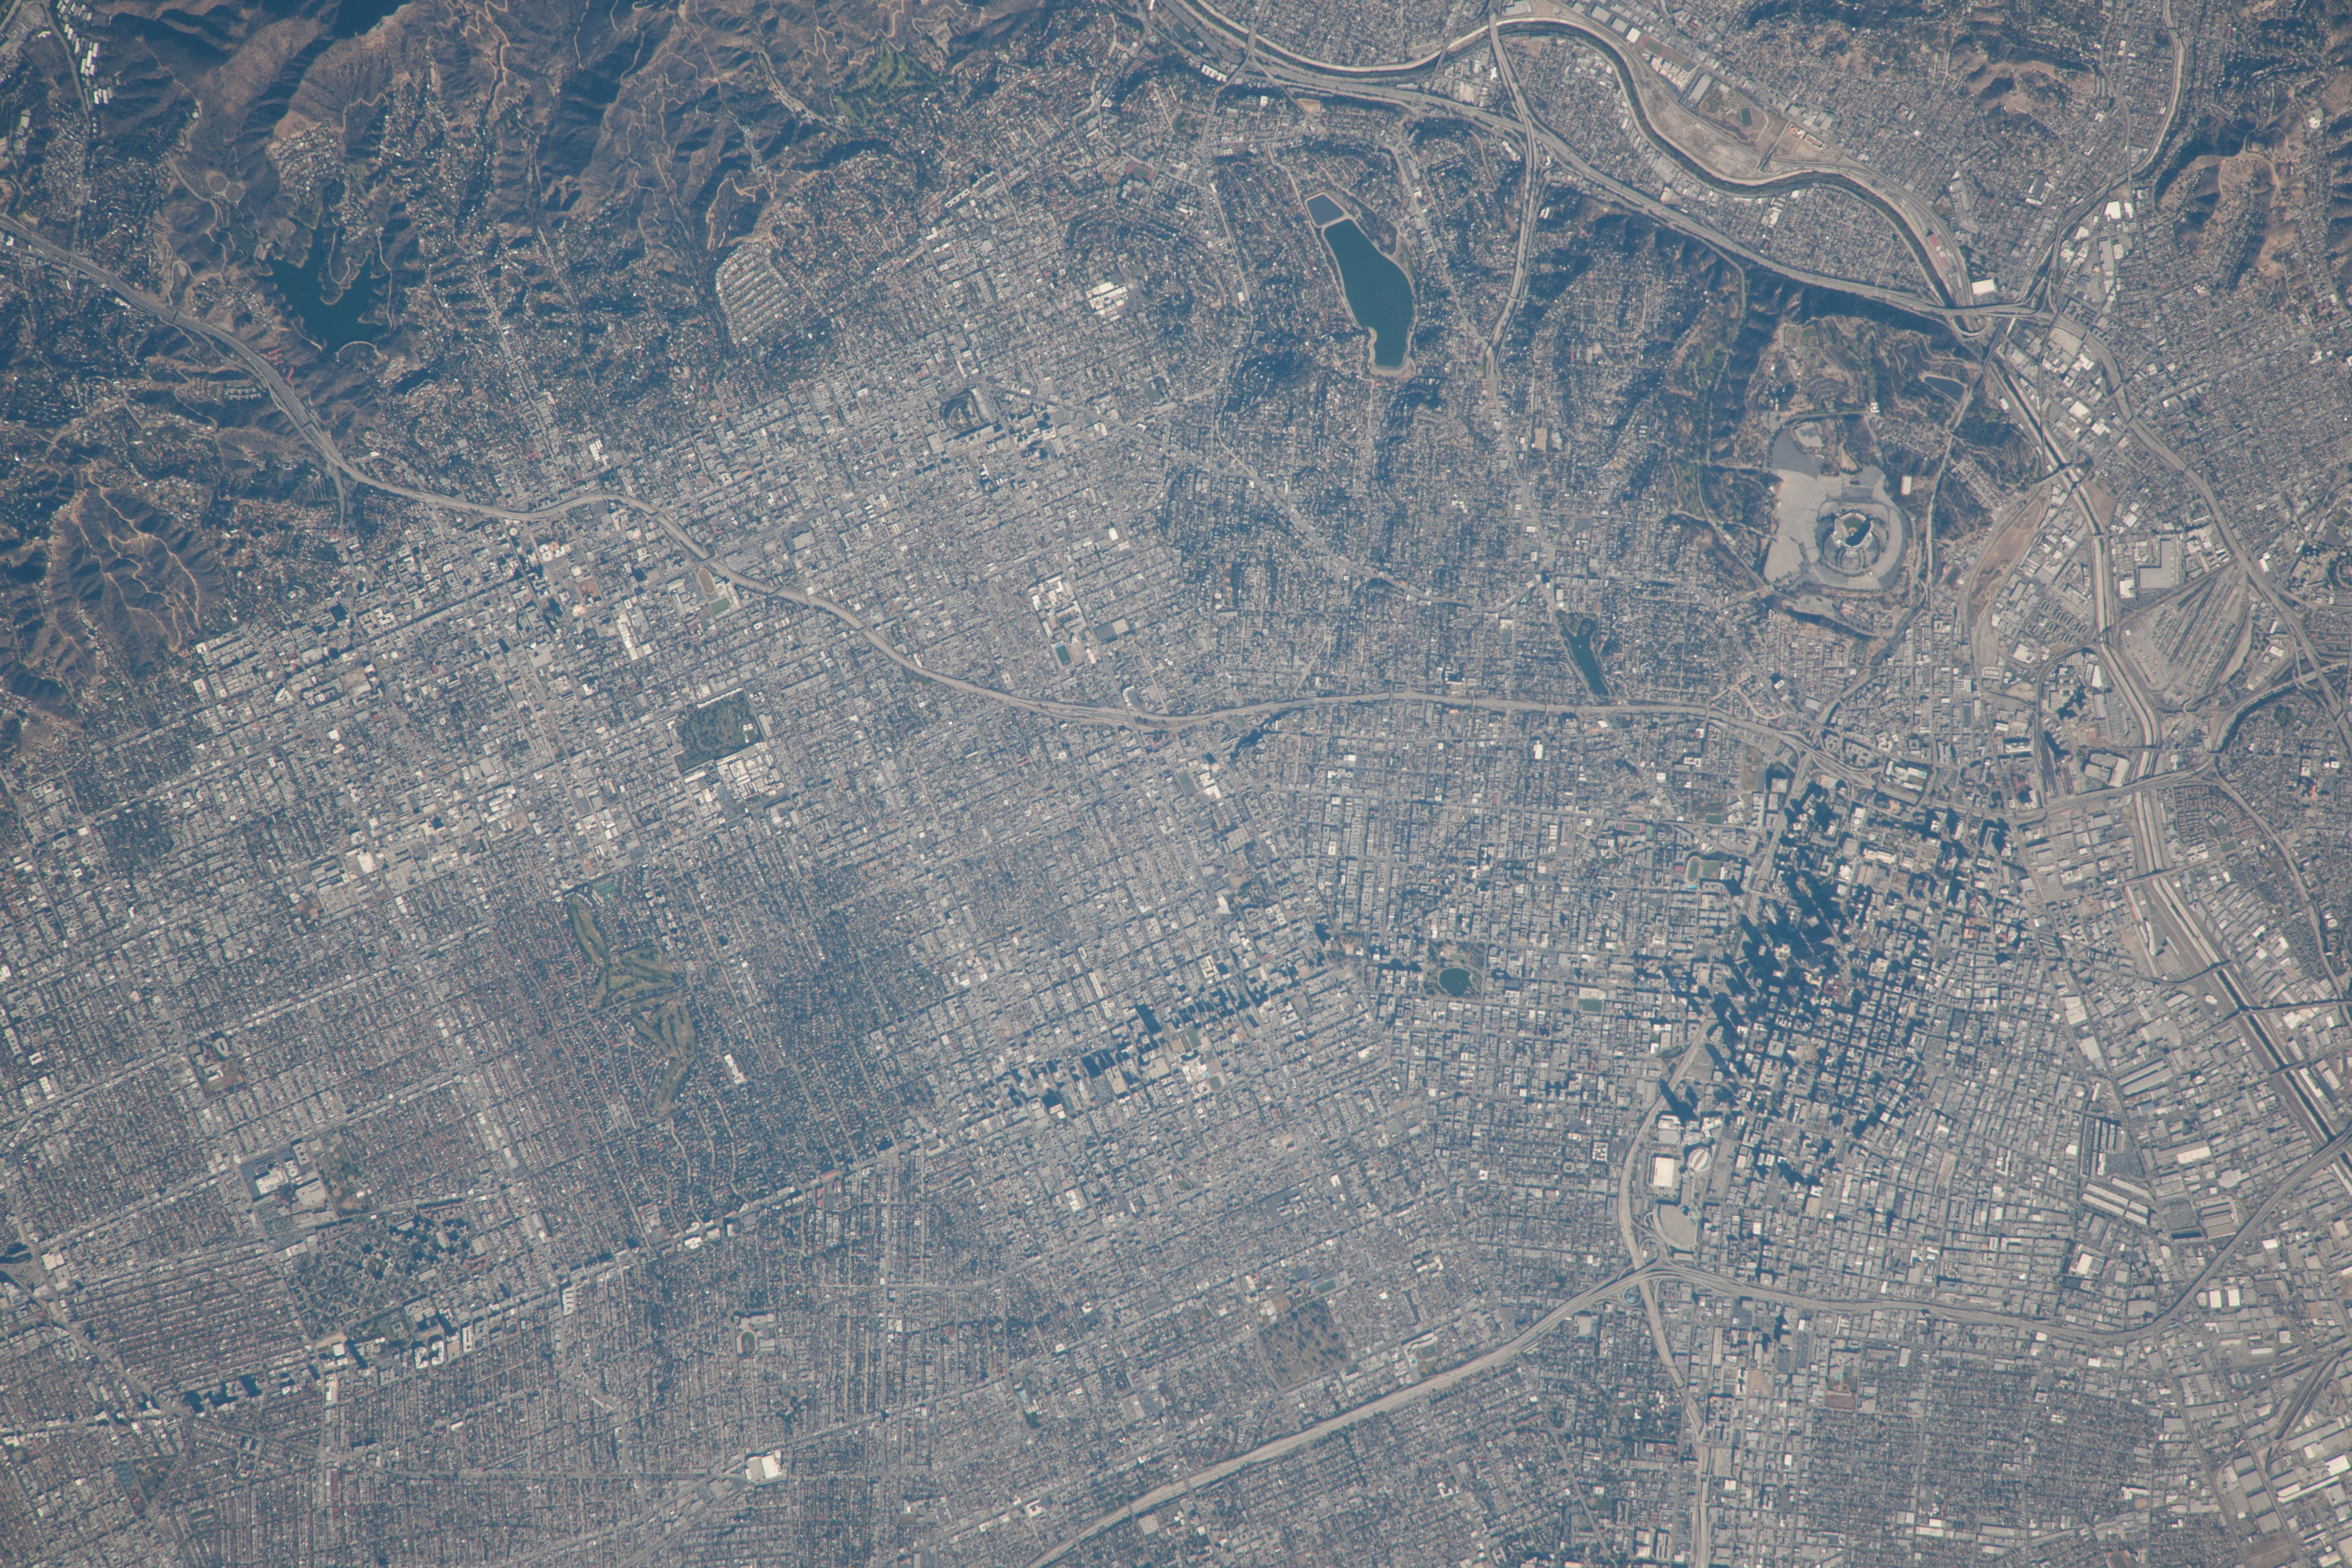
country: USA-CALIFORNIA
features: CY.
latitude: 34.1
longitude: -118.3
